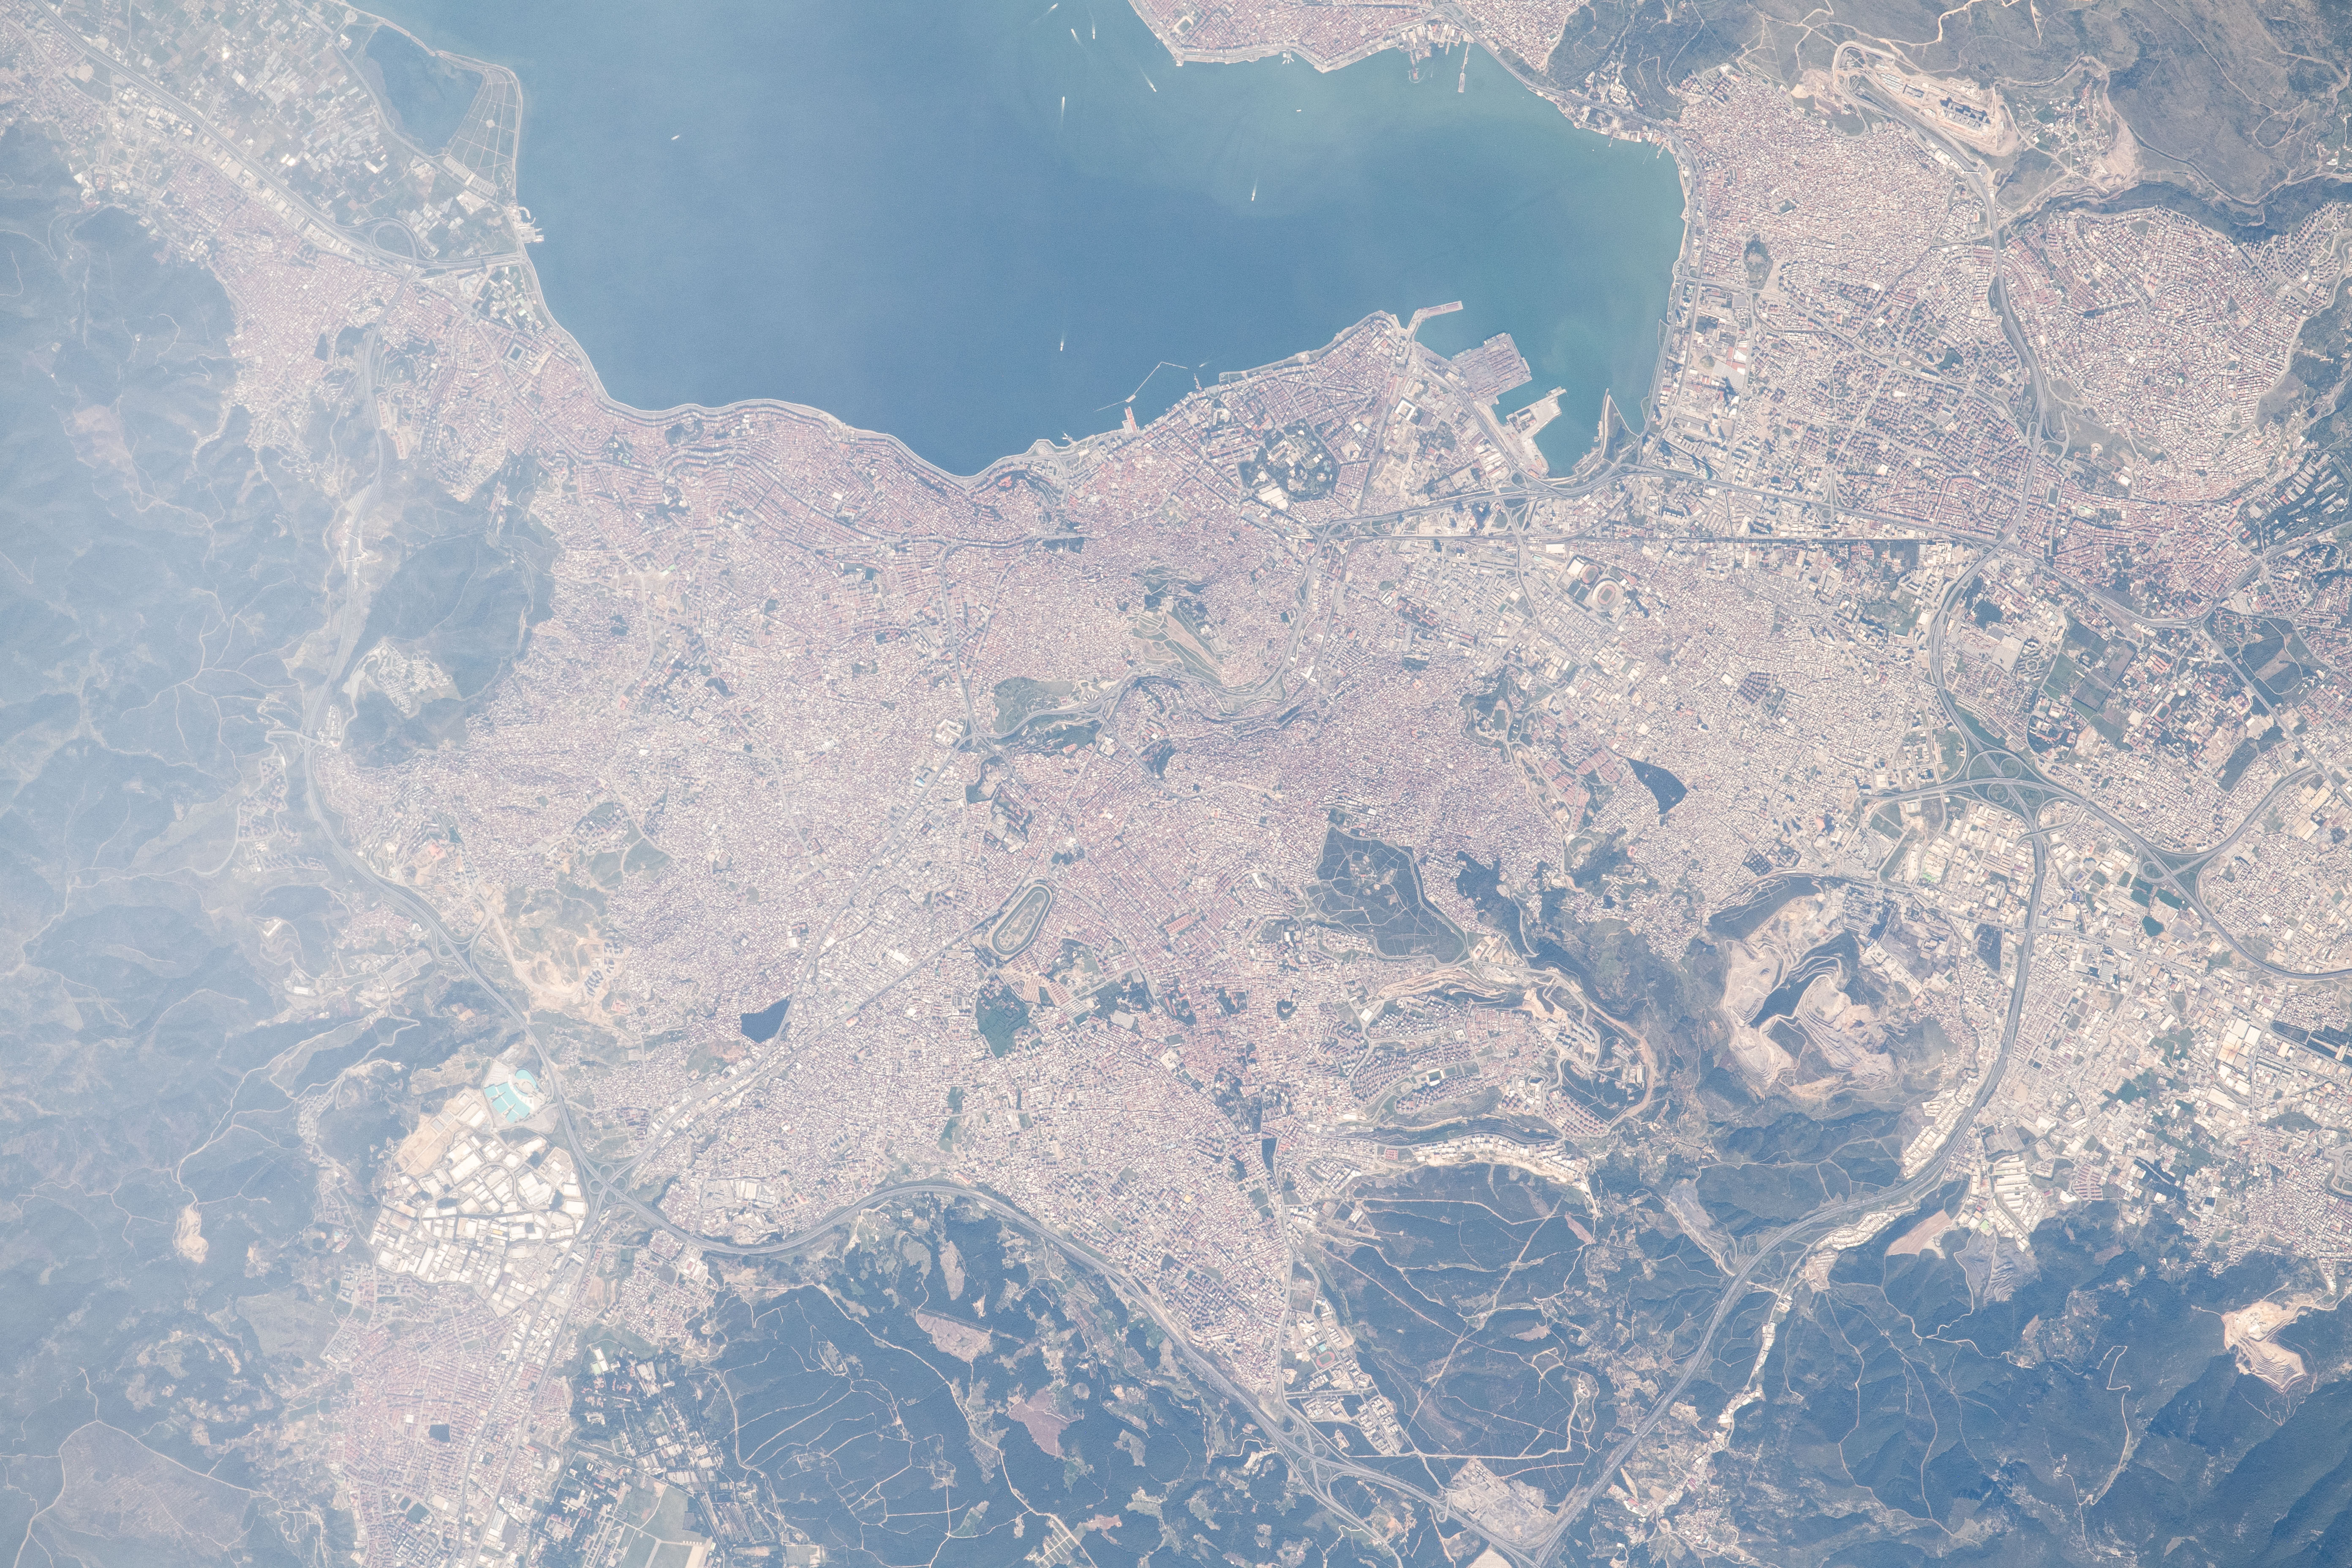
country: TURKEY
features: BUCA SEVEN LAKES PARK, KULTURPARK IZMIR
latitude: 38.4
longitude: 27.2
